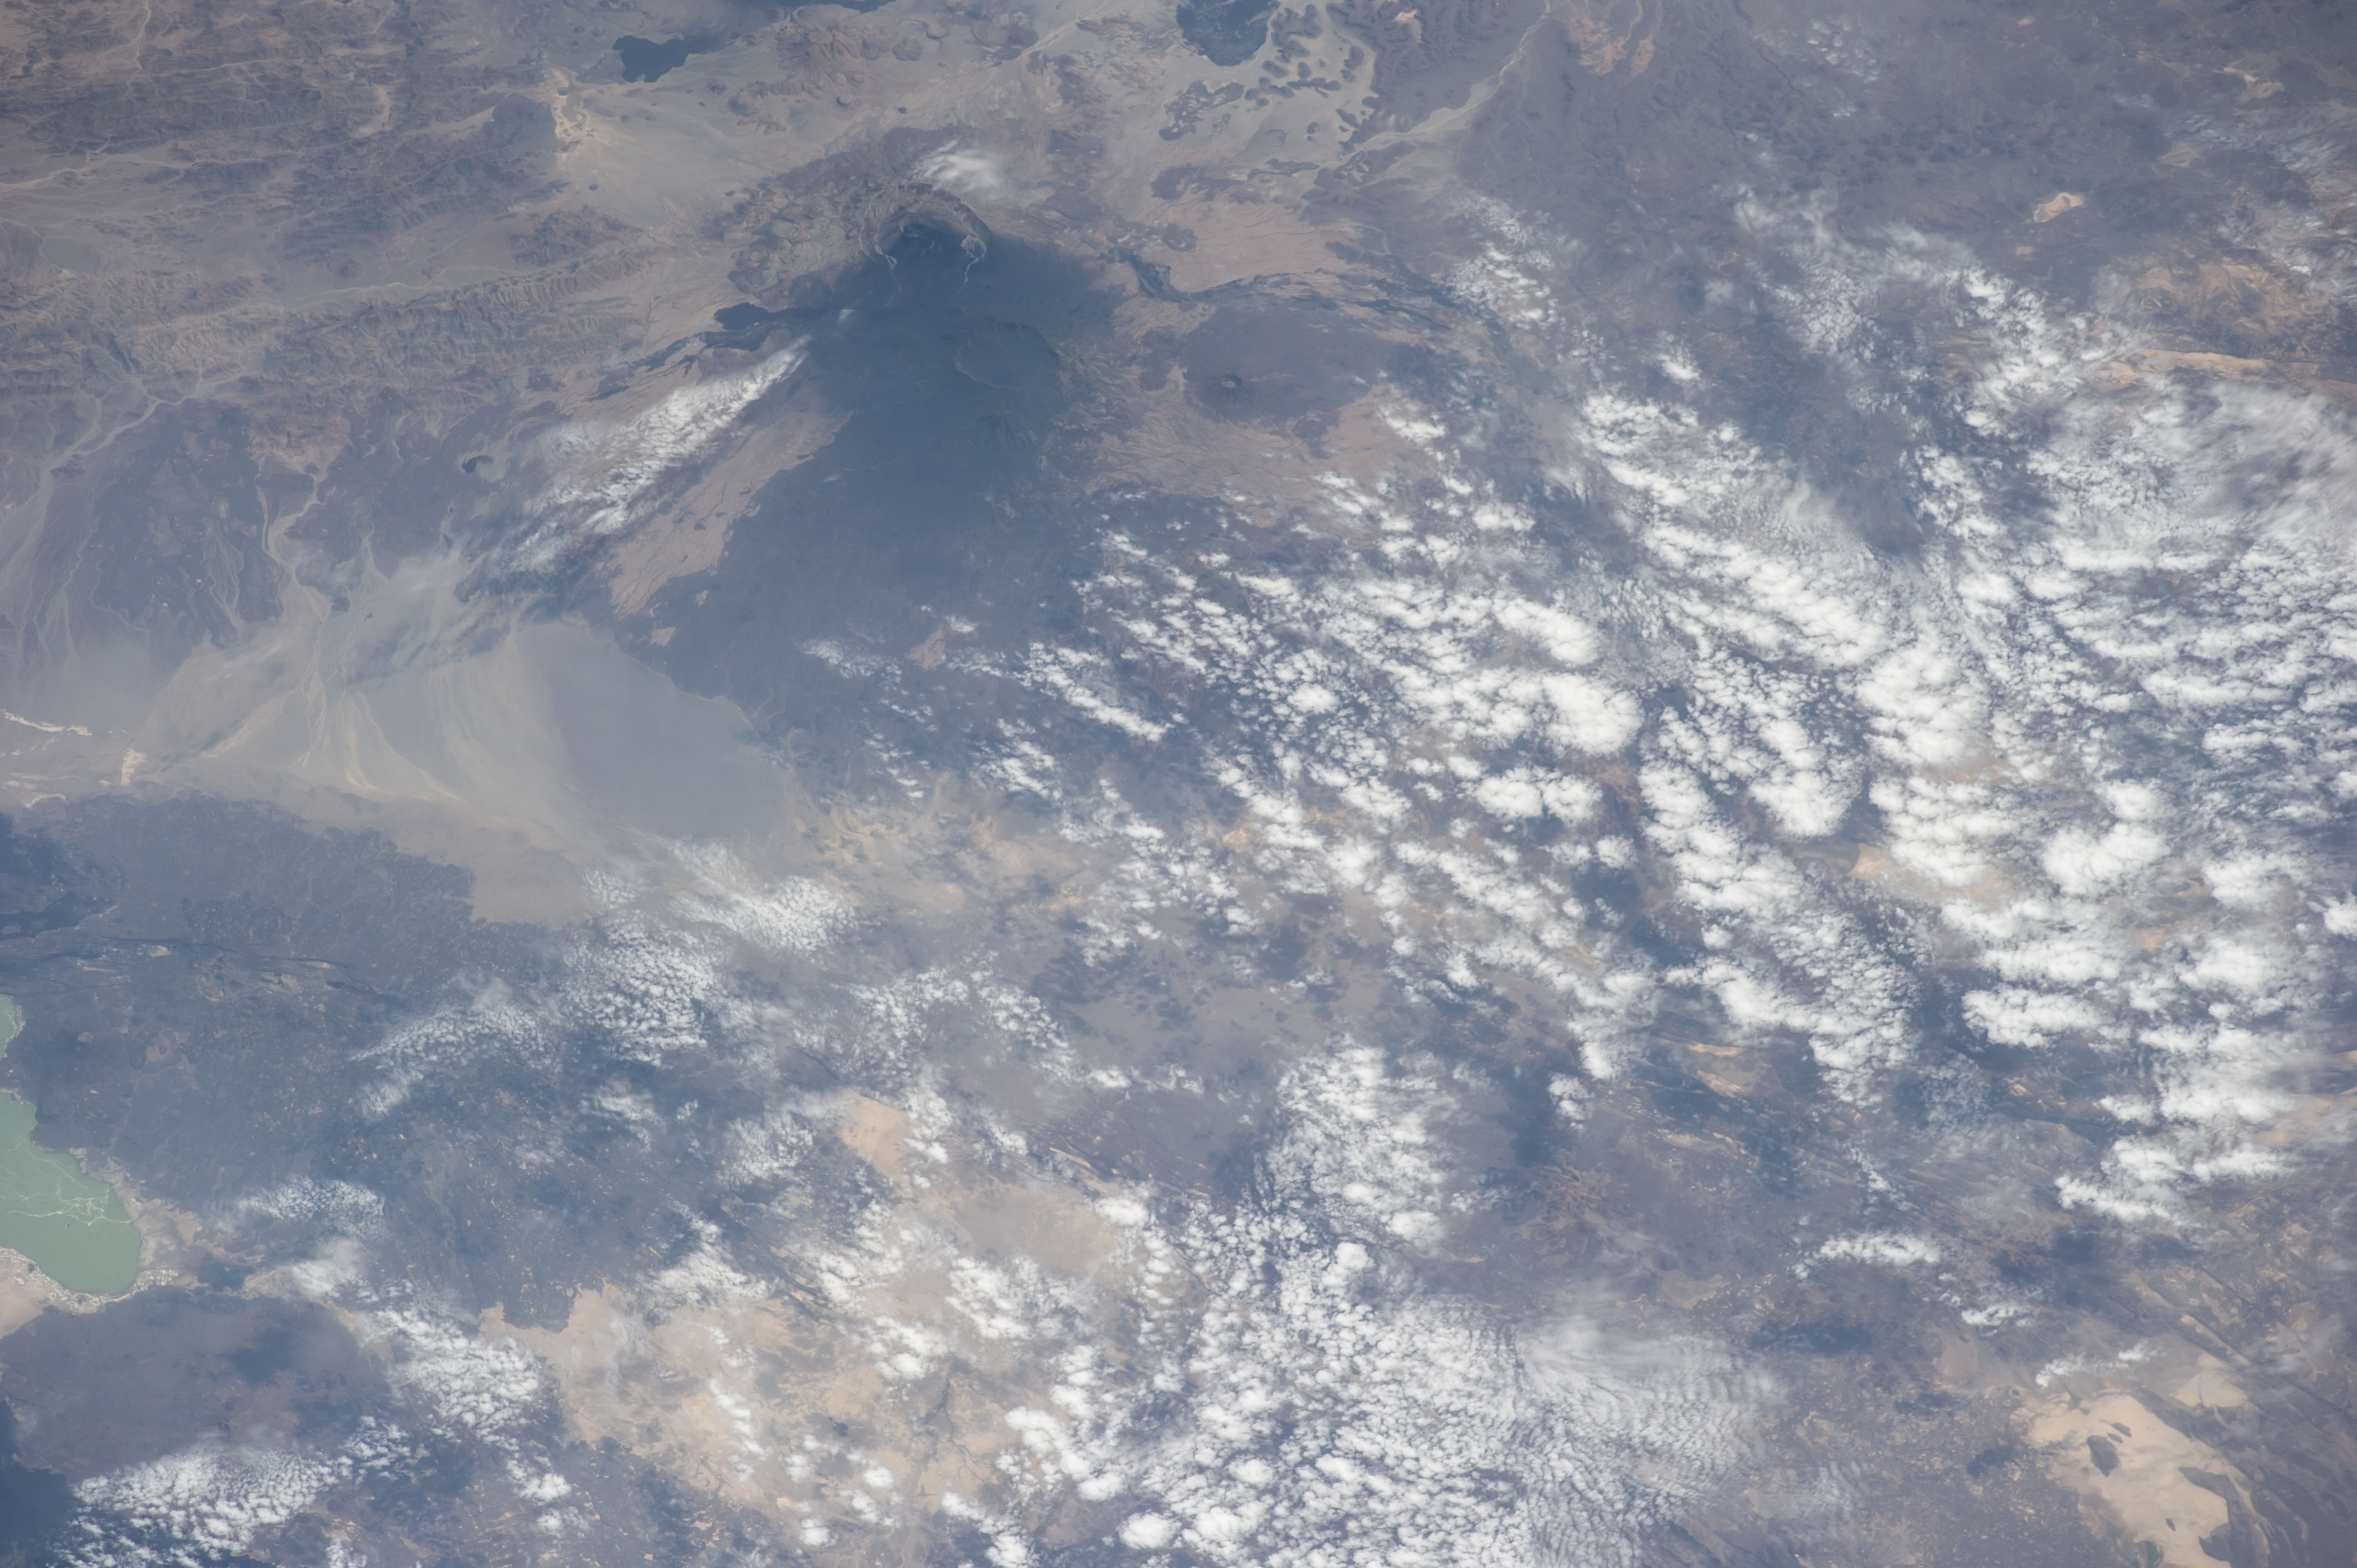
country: ETHIOPIA
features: DANAKIL DES., L. AFRERA, EASTERN RIFT V.
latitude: 13.0
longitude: 41.5
